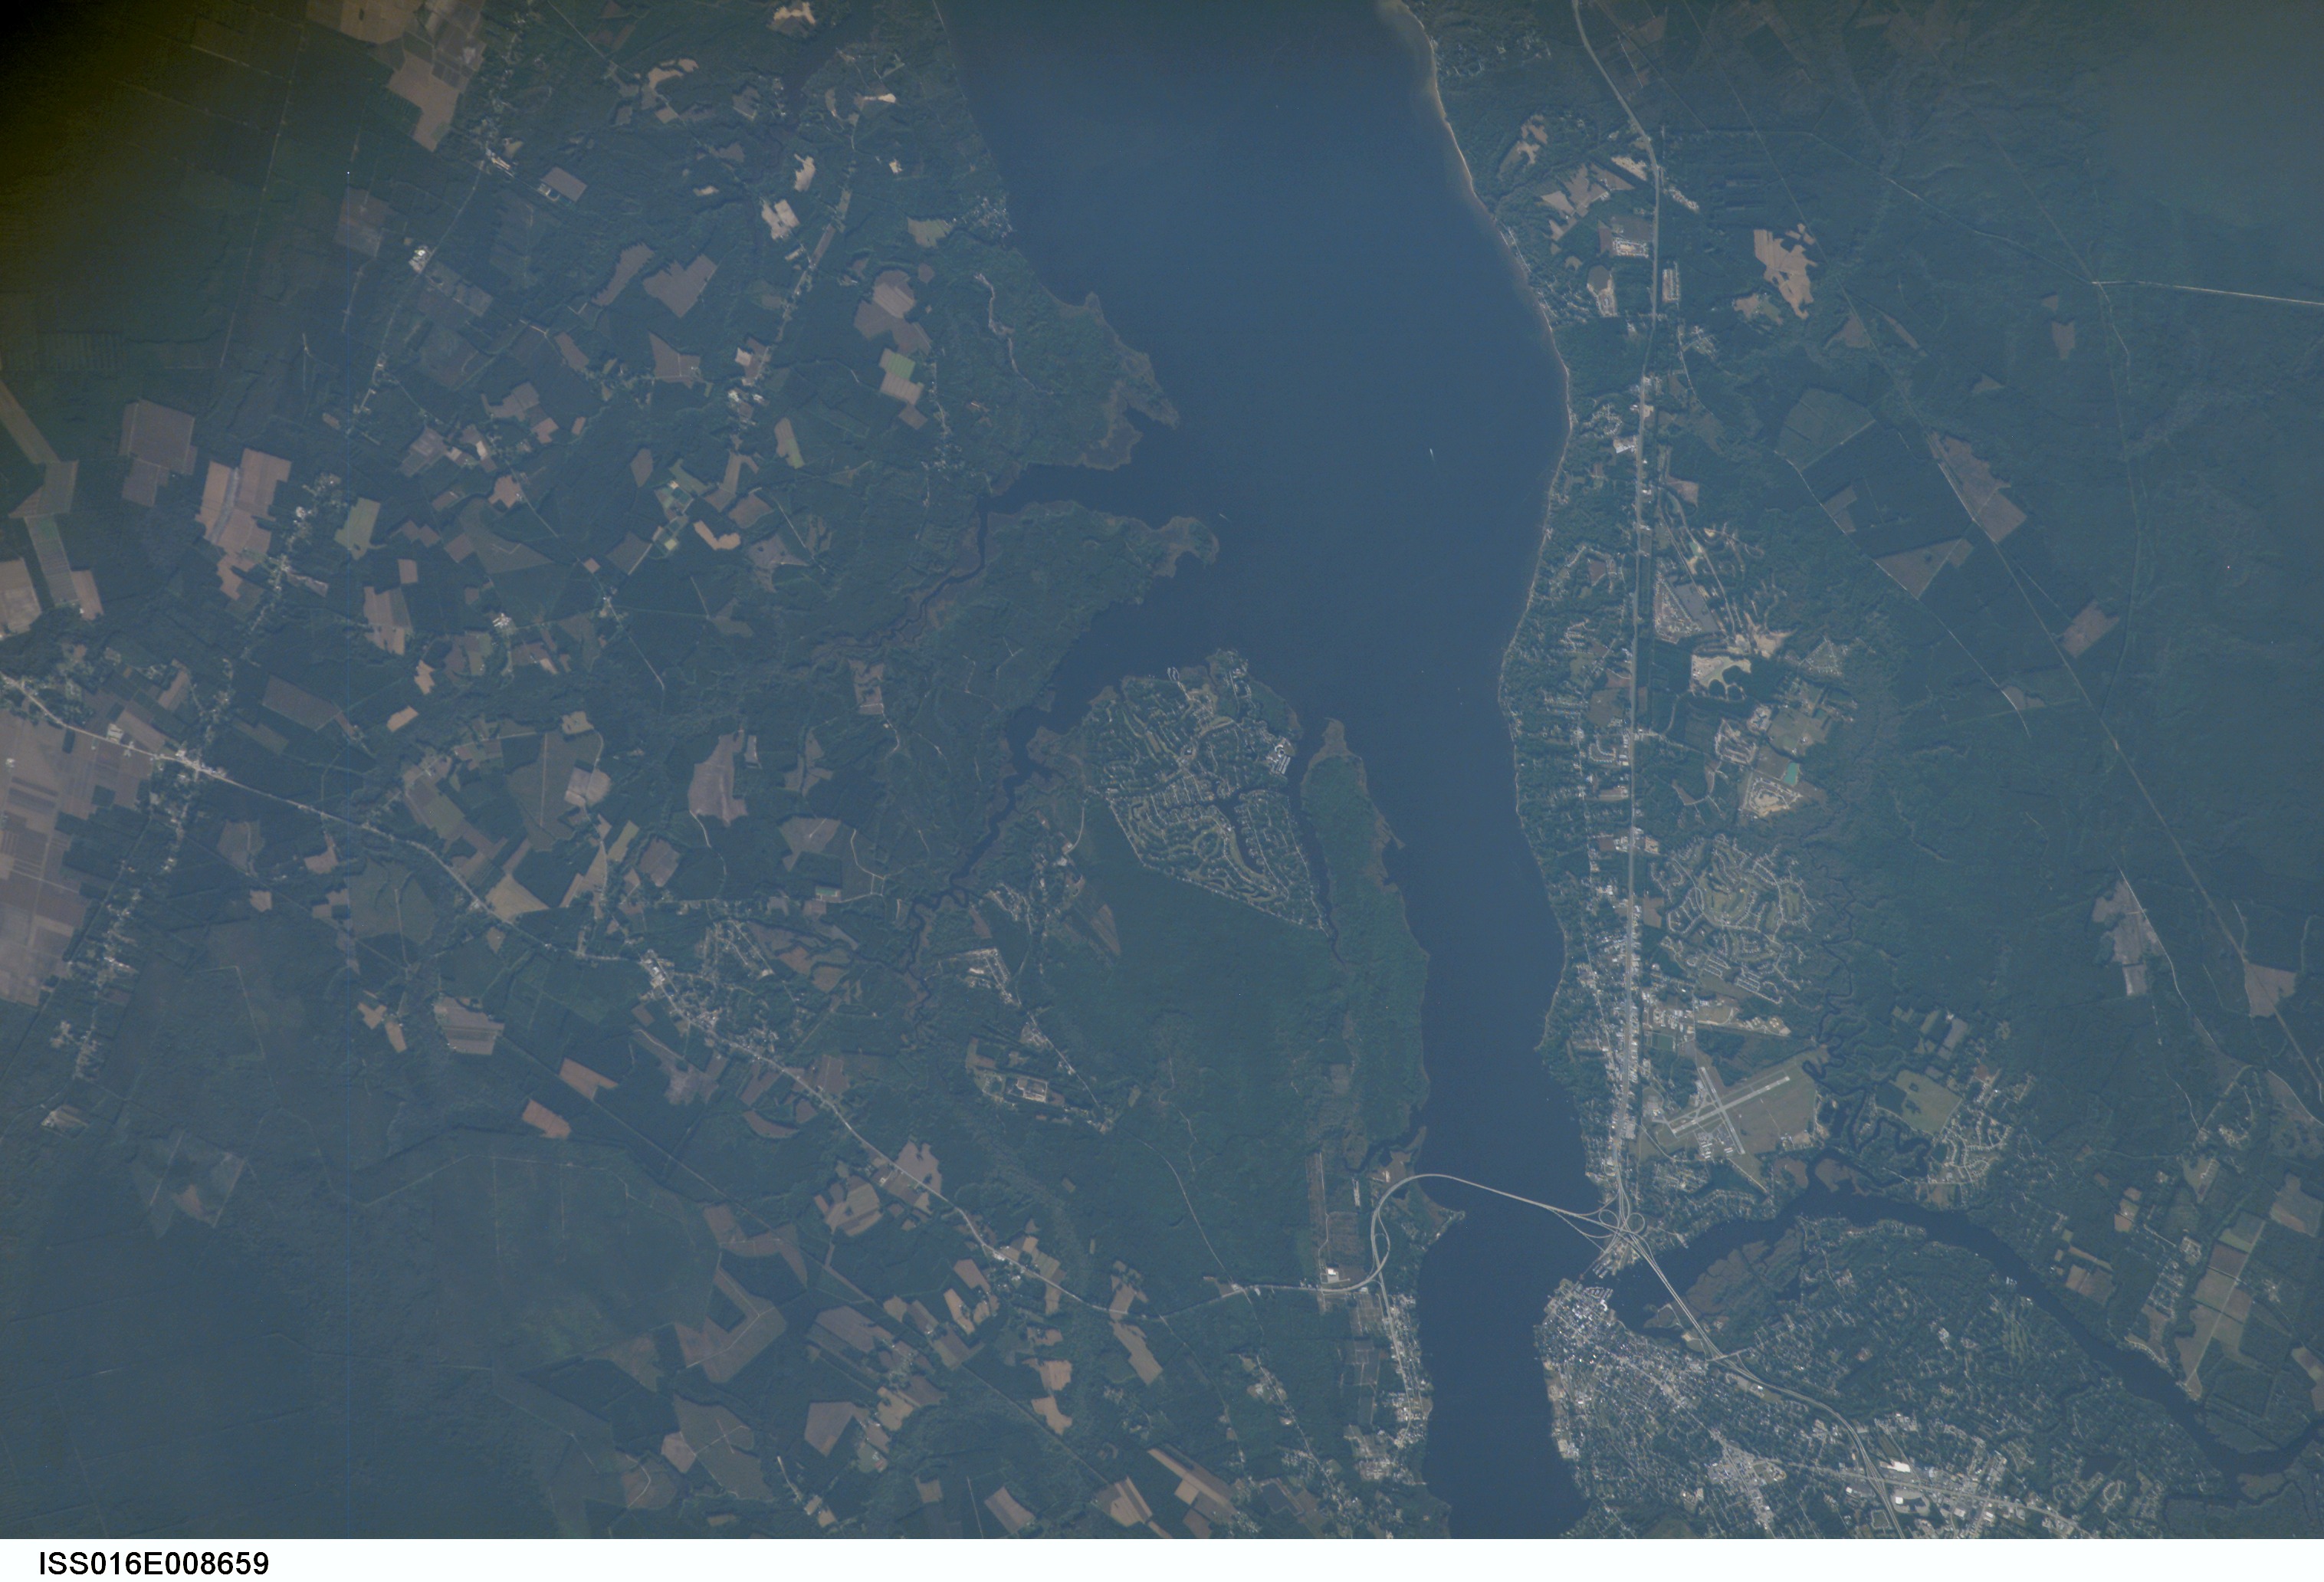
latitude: 35.1
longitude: -76.9
